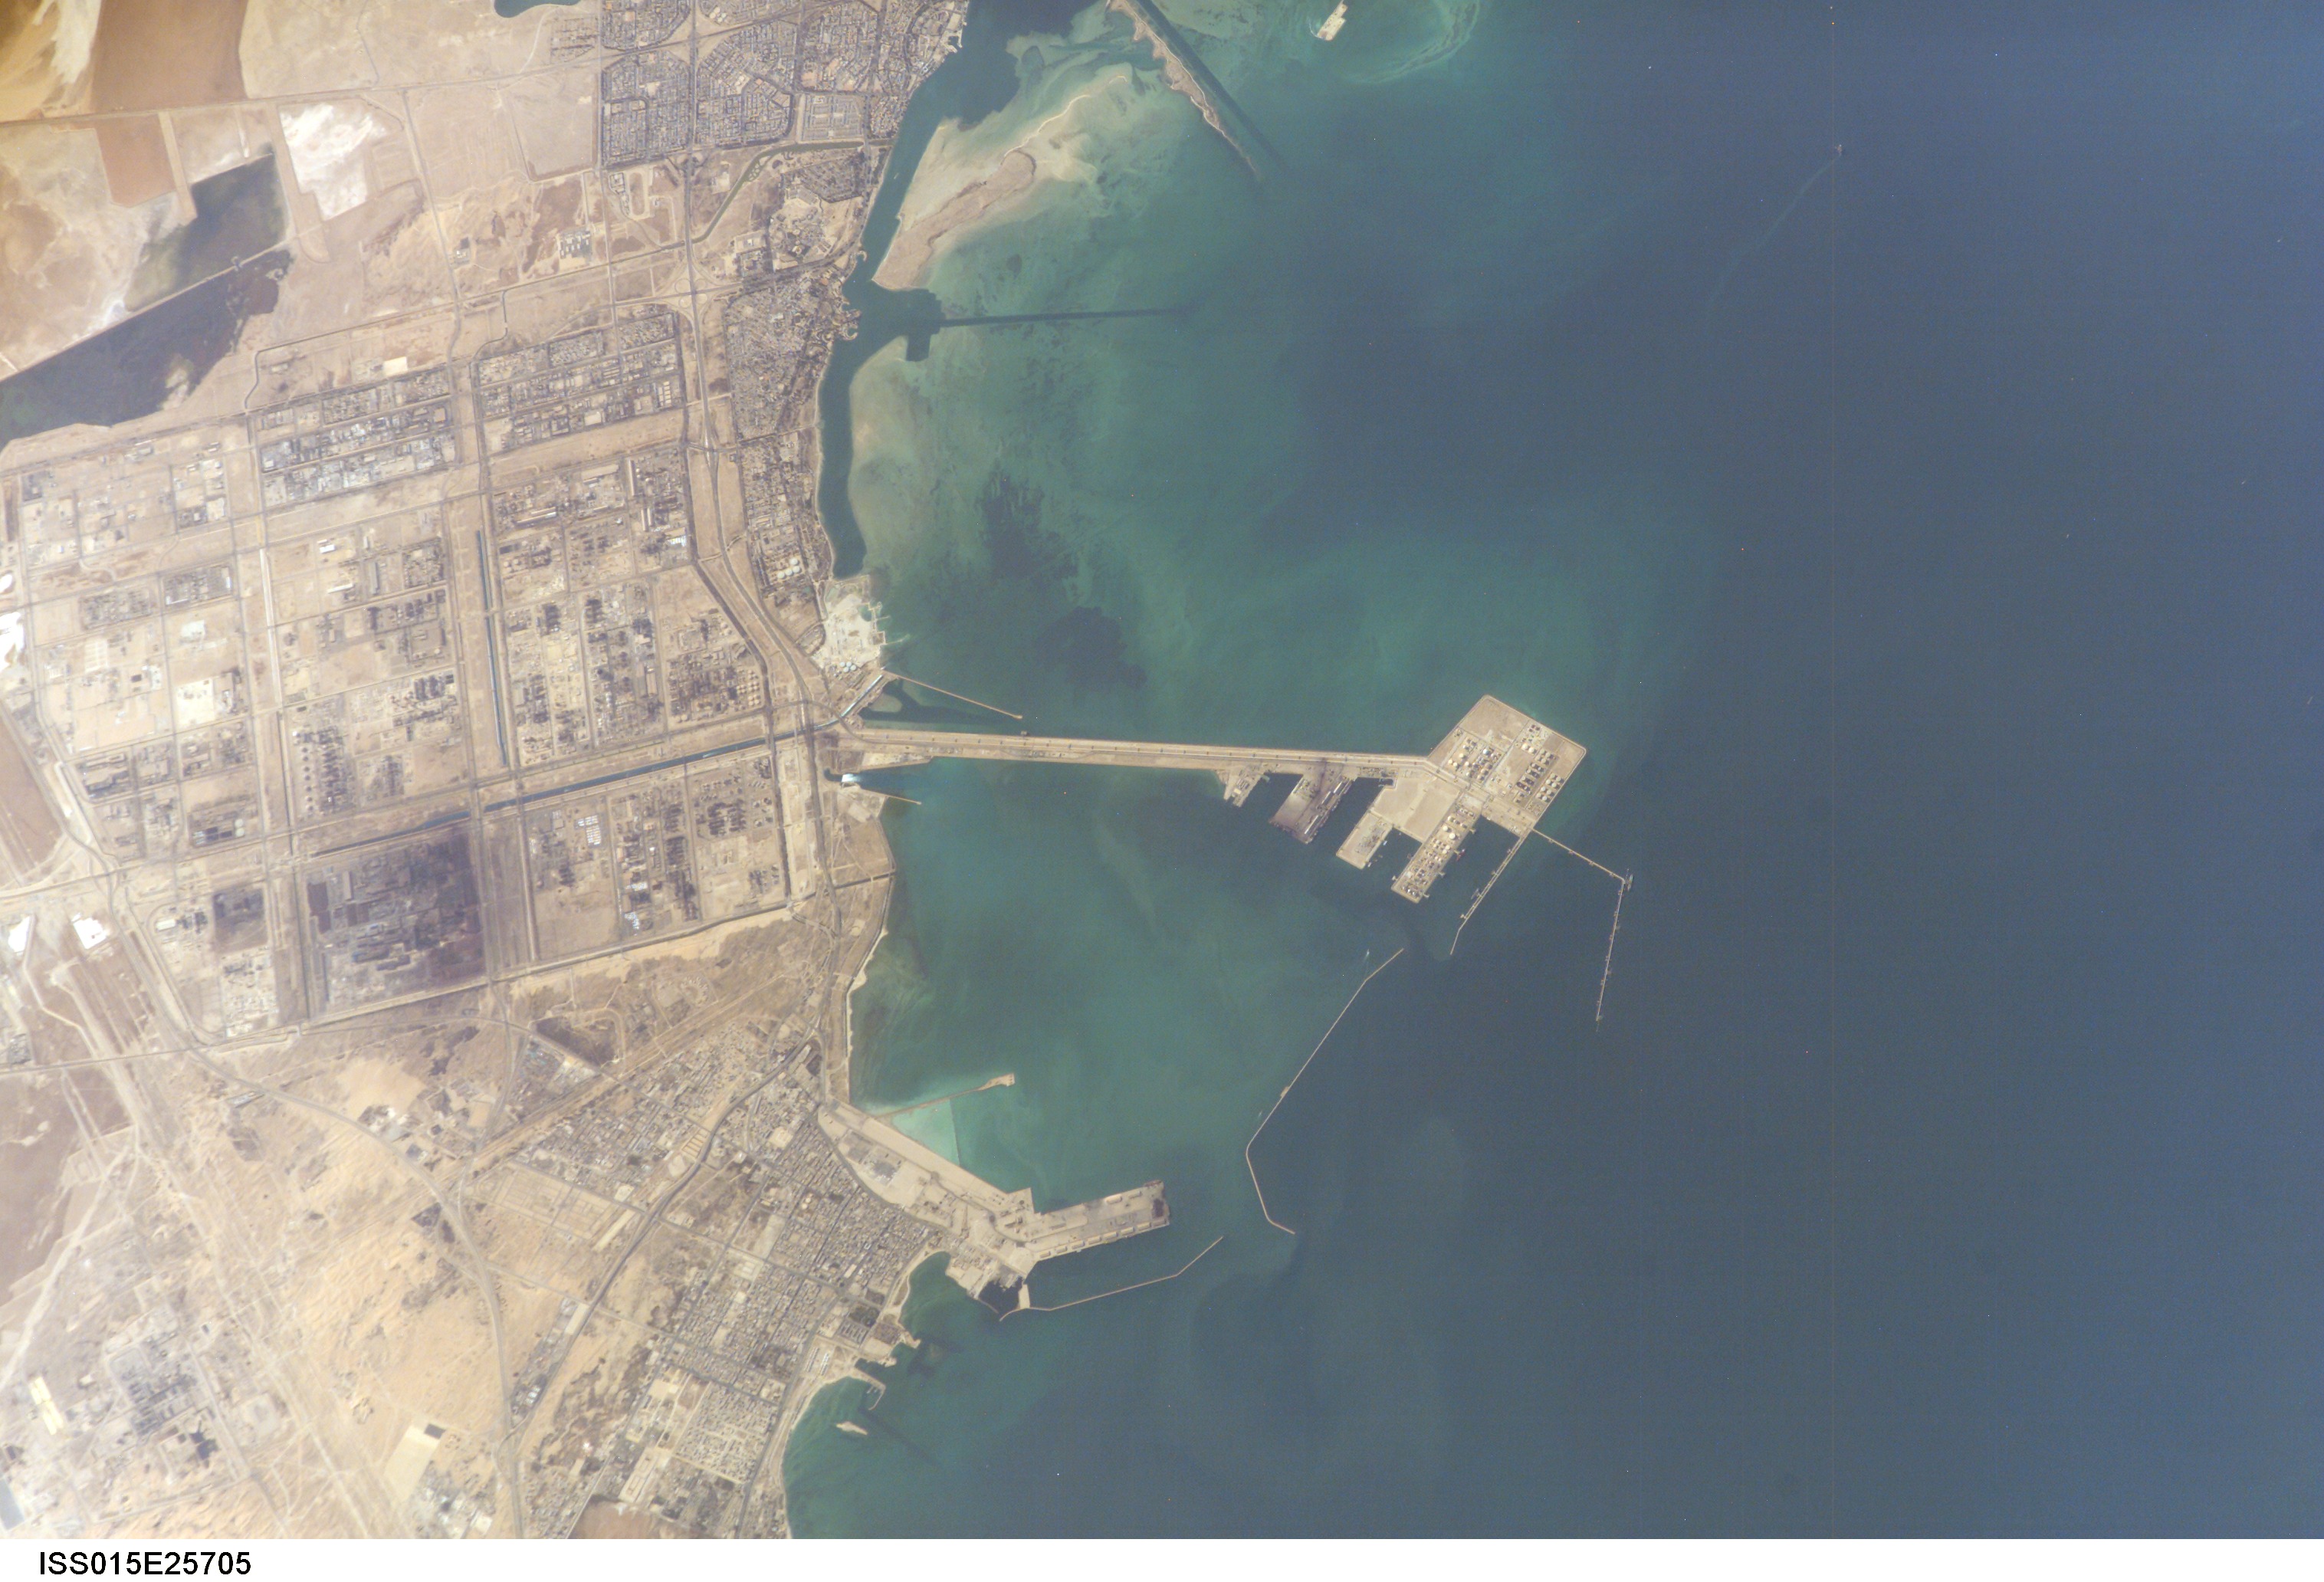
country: SAUDI ARABIA
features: AL JUBAYL, HARBOR, BREAKWATERS
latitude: 27.1
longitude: 49.6
